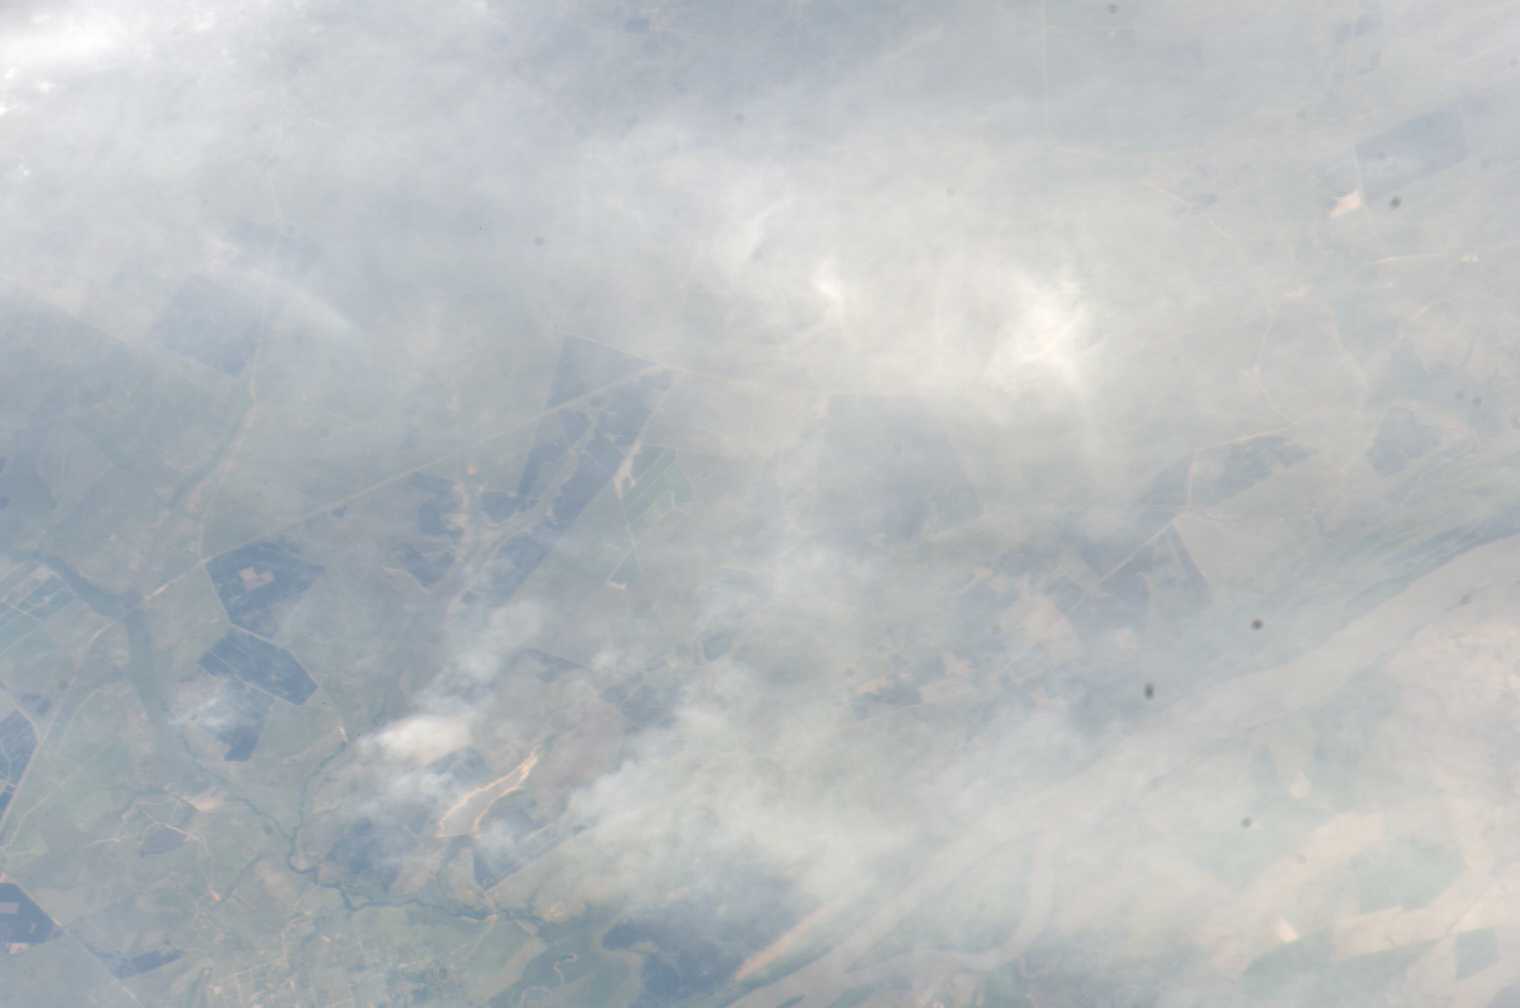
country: ARGENTINA
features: URUGUAY RIVER, AGRICULTURE
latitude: -29.5
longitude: -57.0
